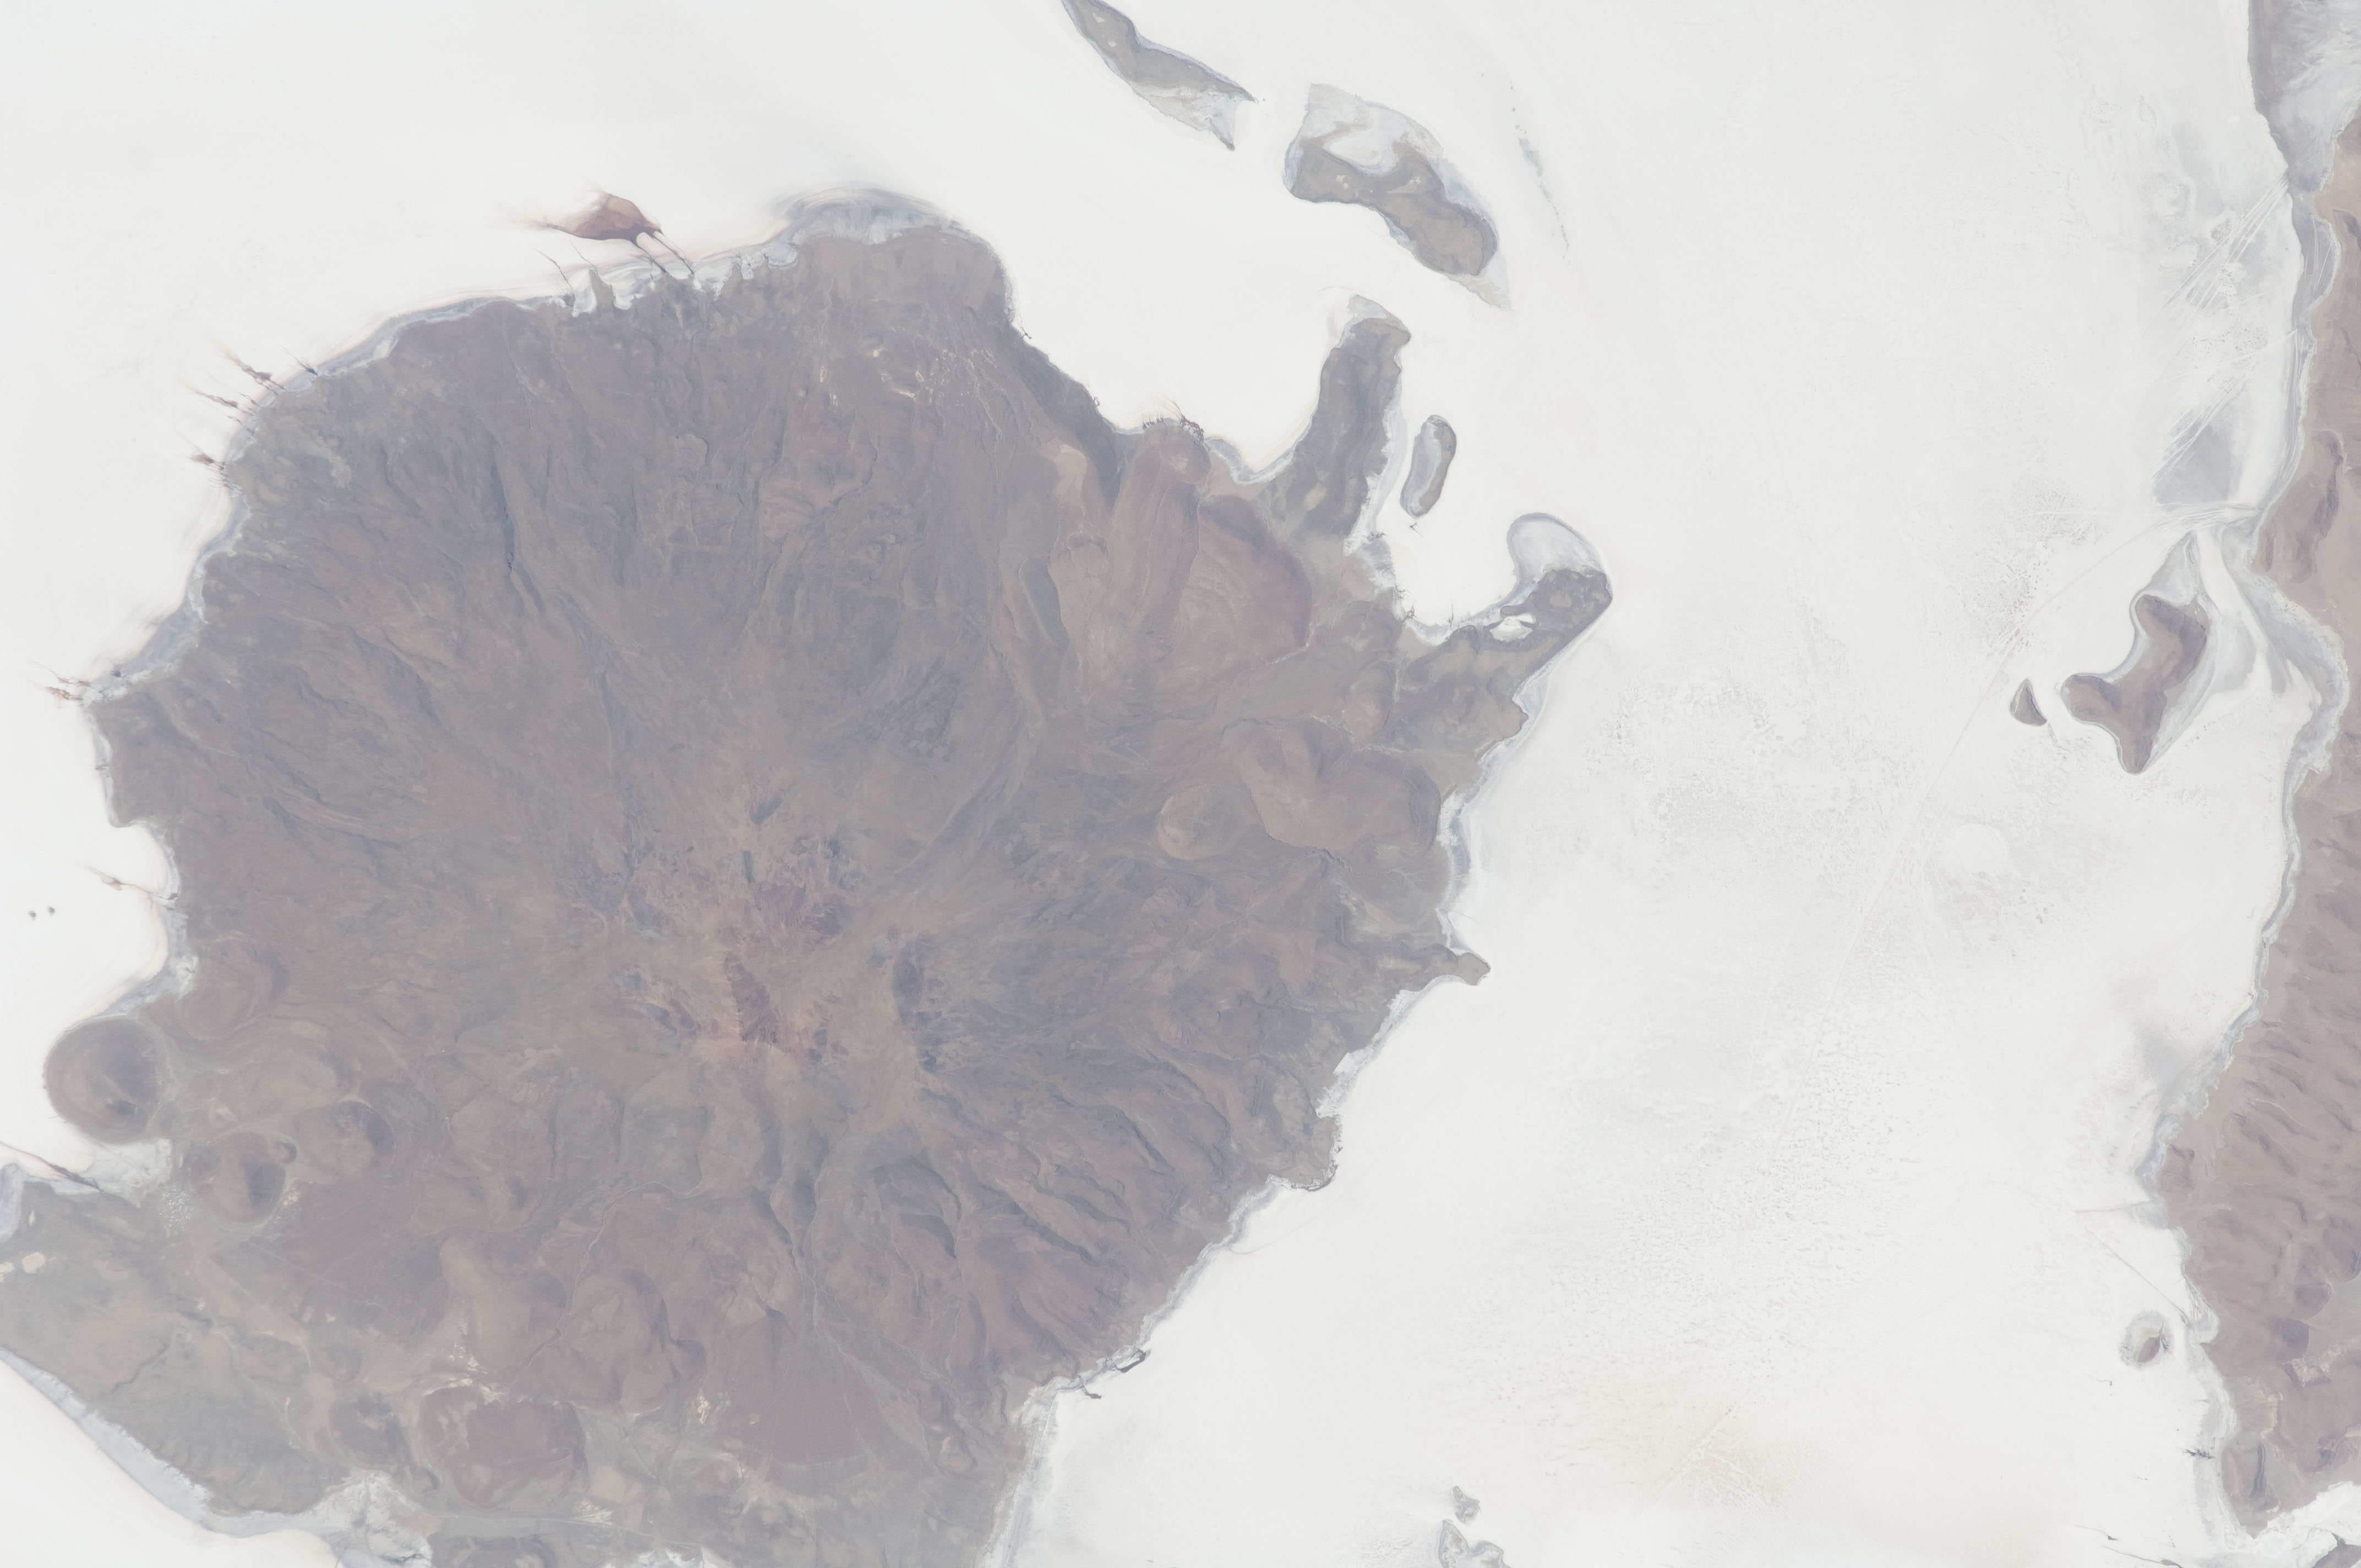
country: BOLIVIA
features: SALAR DE COIPASA, ISLAND
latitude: -19.4
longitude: -68.3
